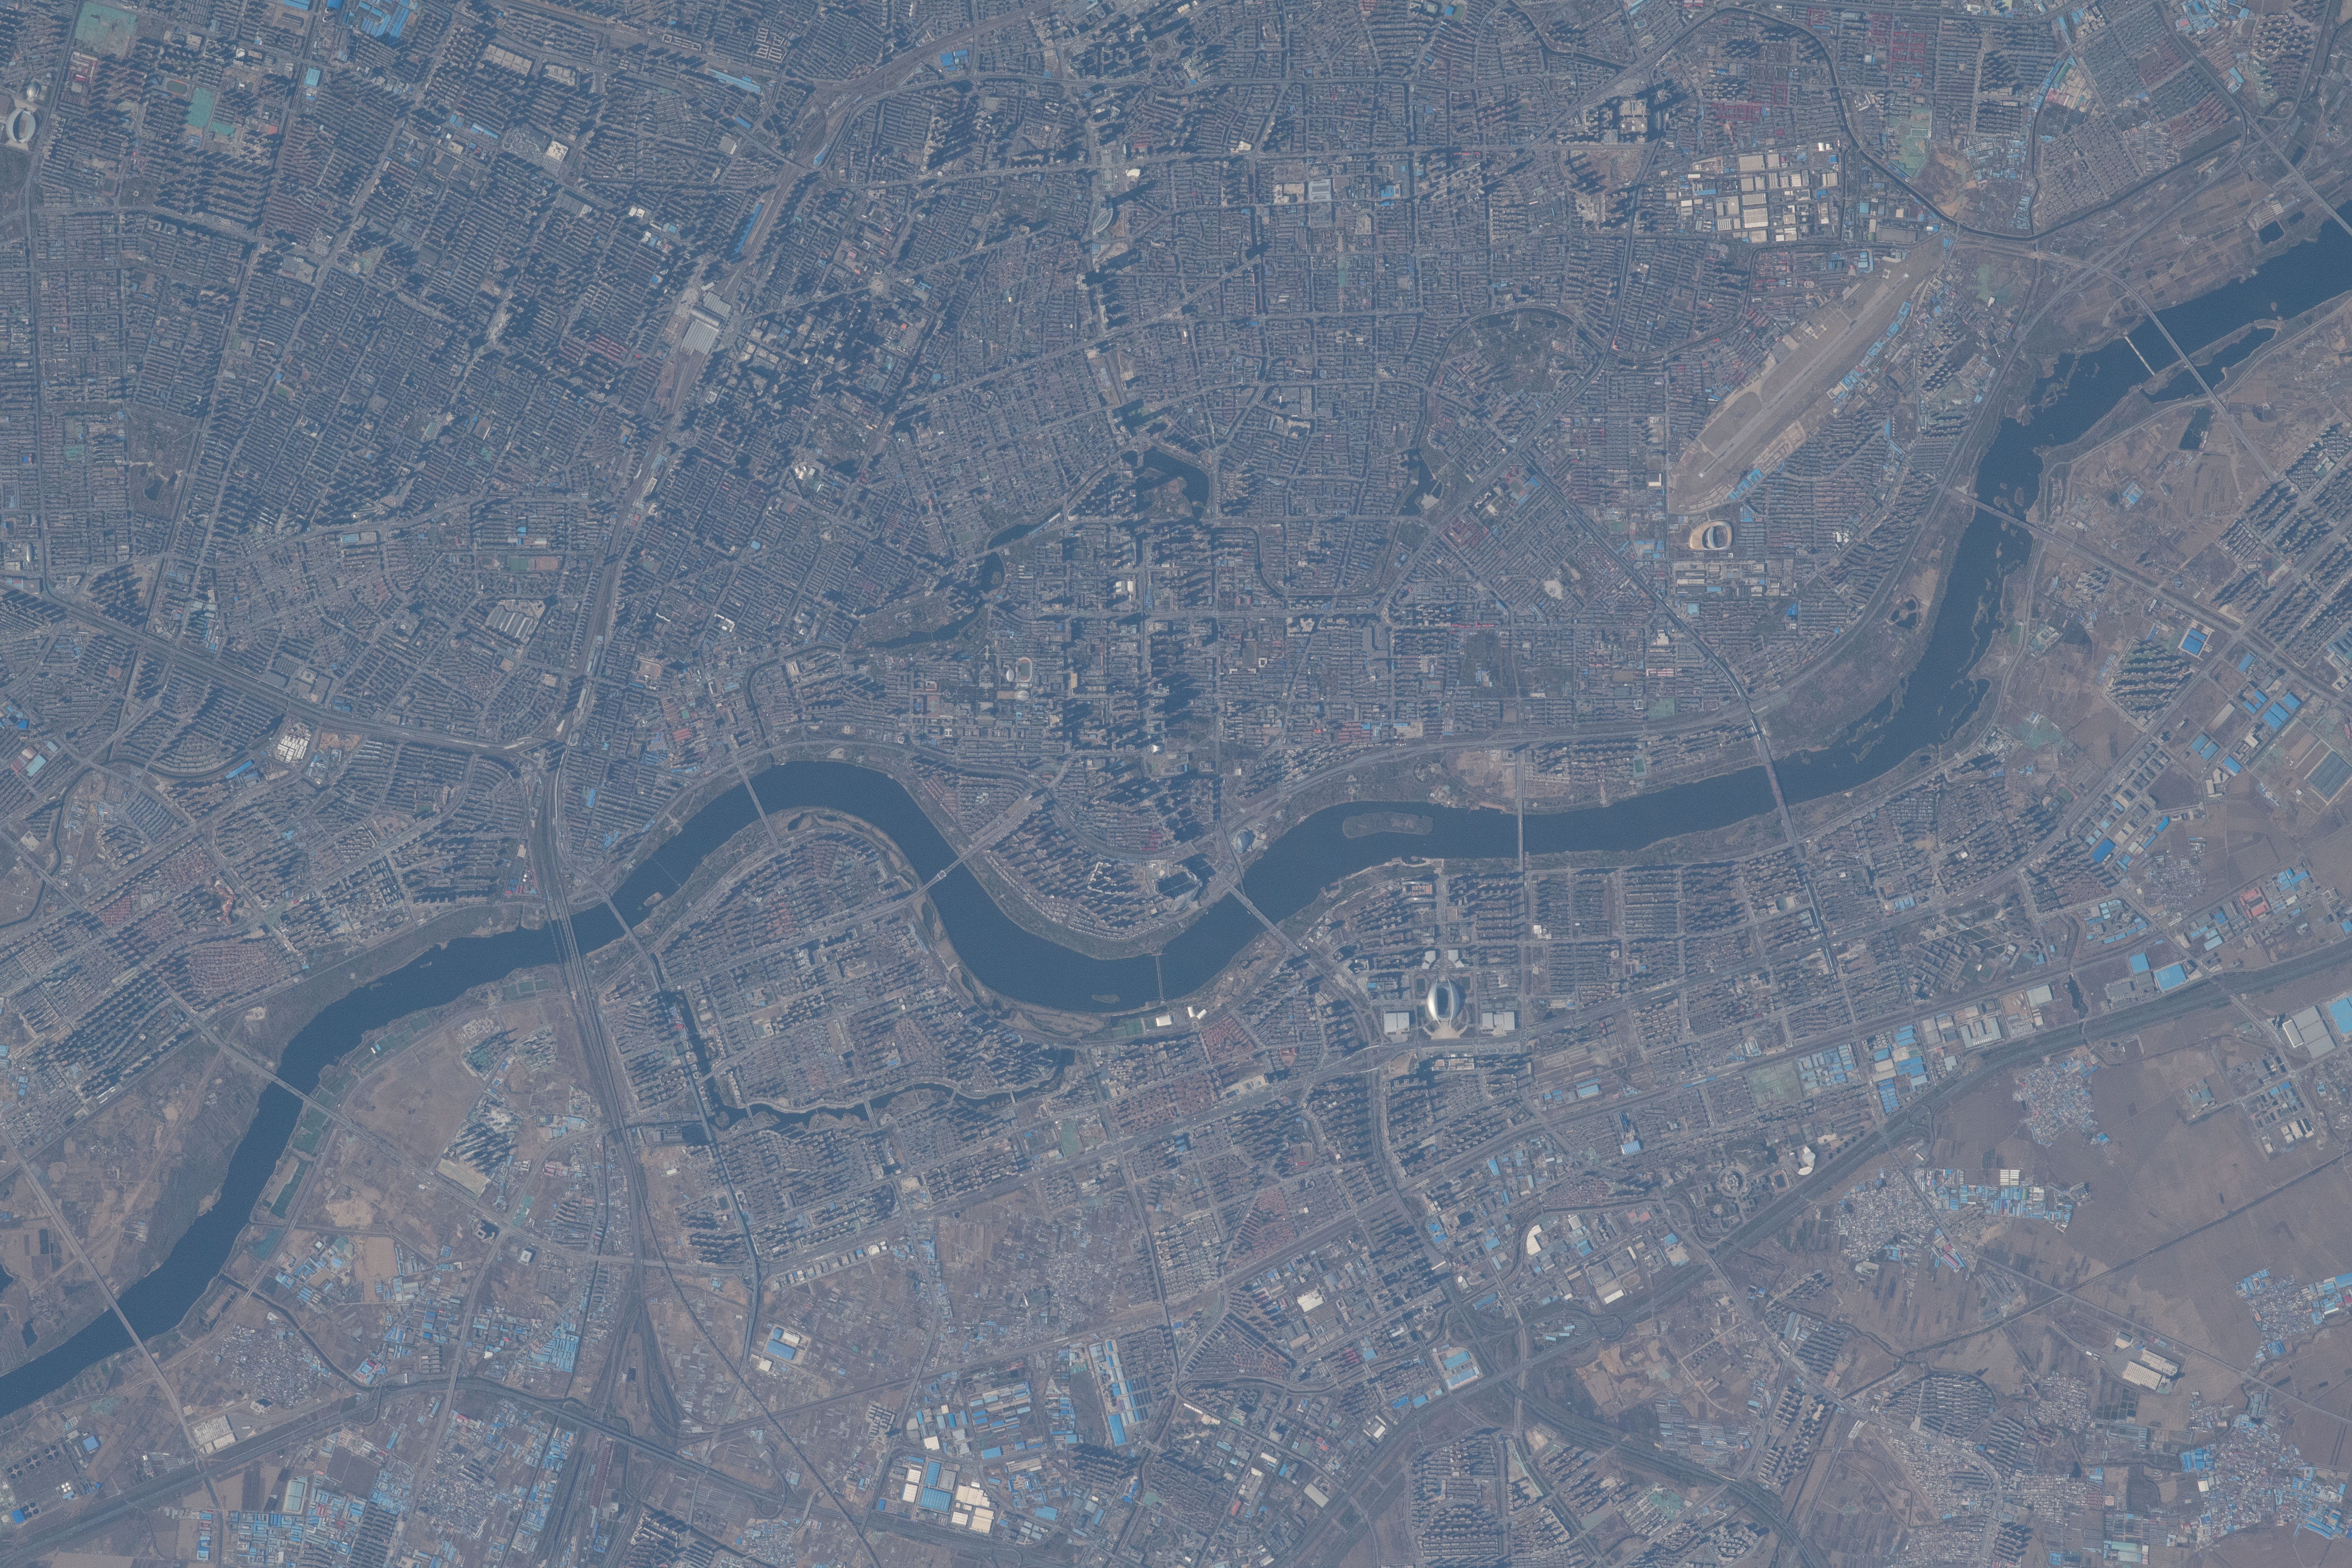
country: CHINA
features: TAIZI RIVER, GUJIAZI
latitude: 41.8
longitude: 123.4
